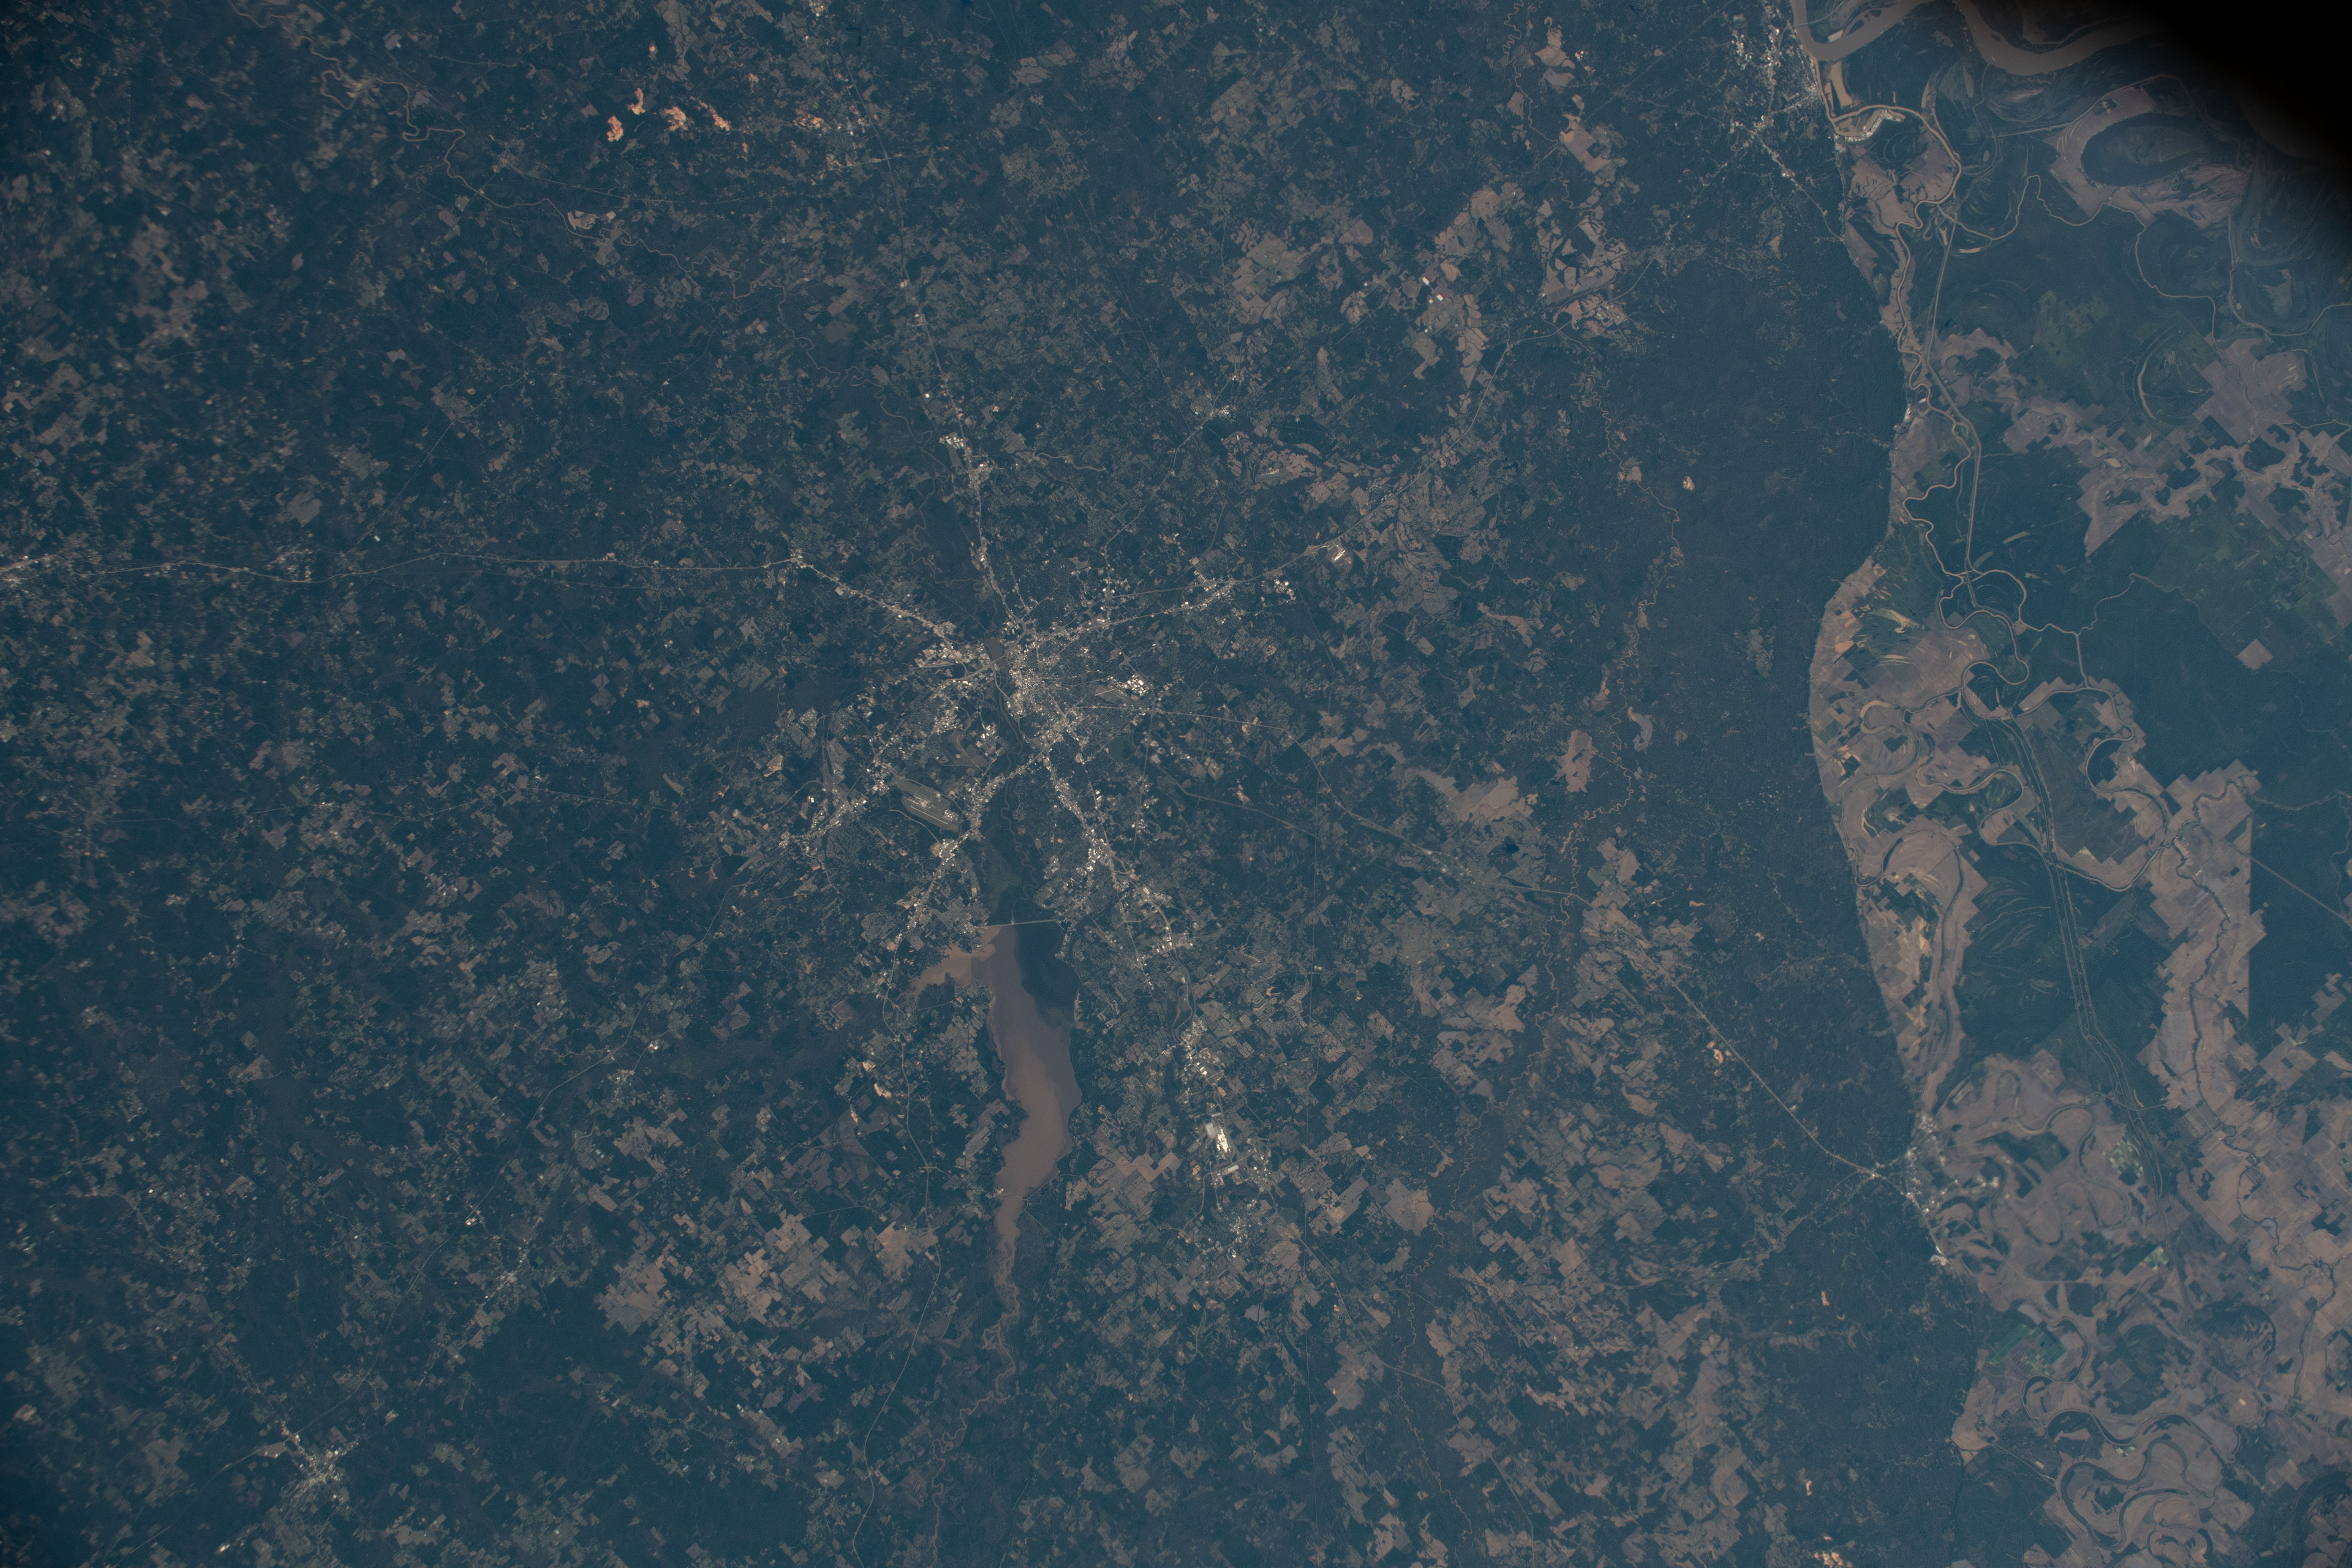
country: USA-MISSISSIPPI
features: JACKSON, ROSS R BARNETT RESERVOIR
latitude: 32.4
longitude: -90.2
